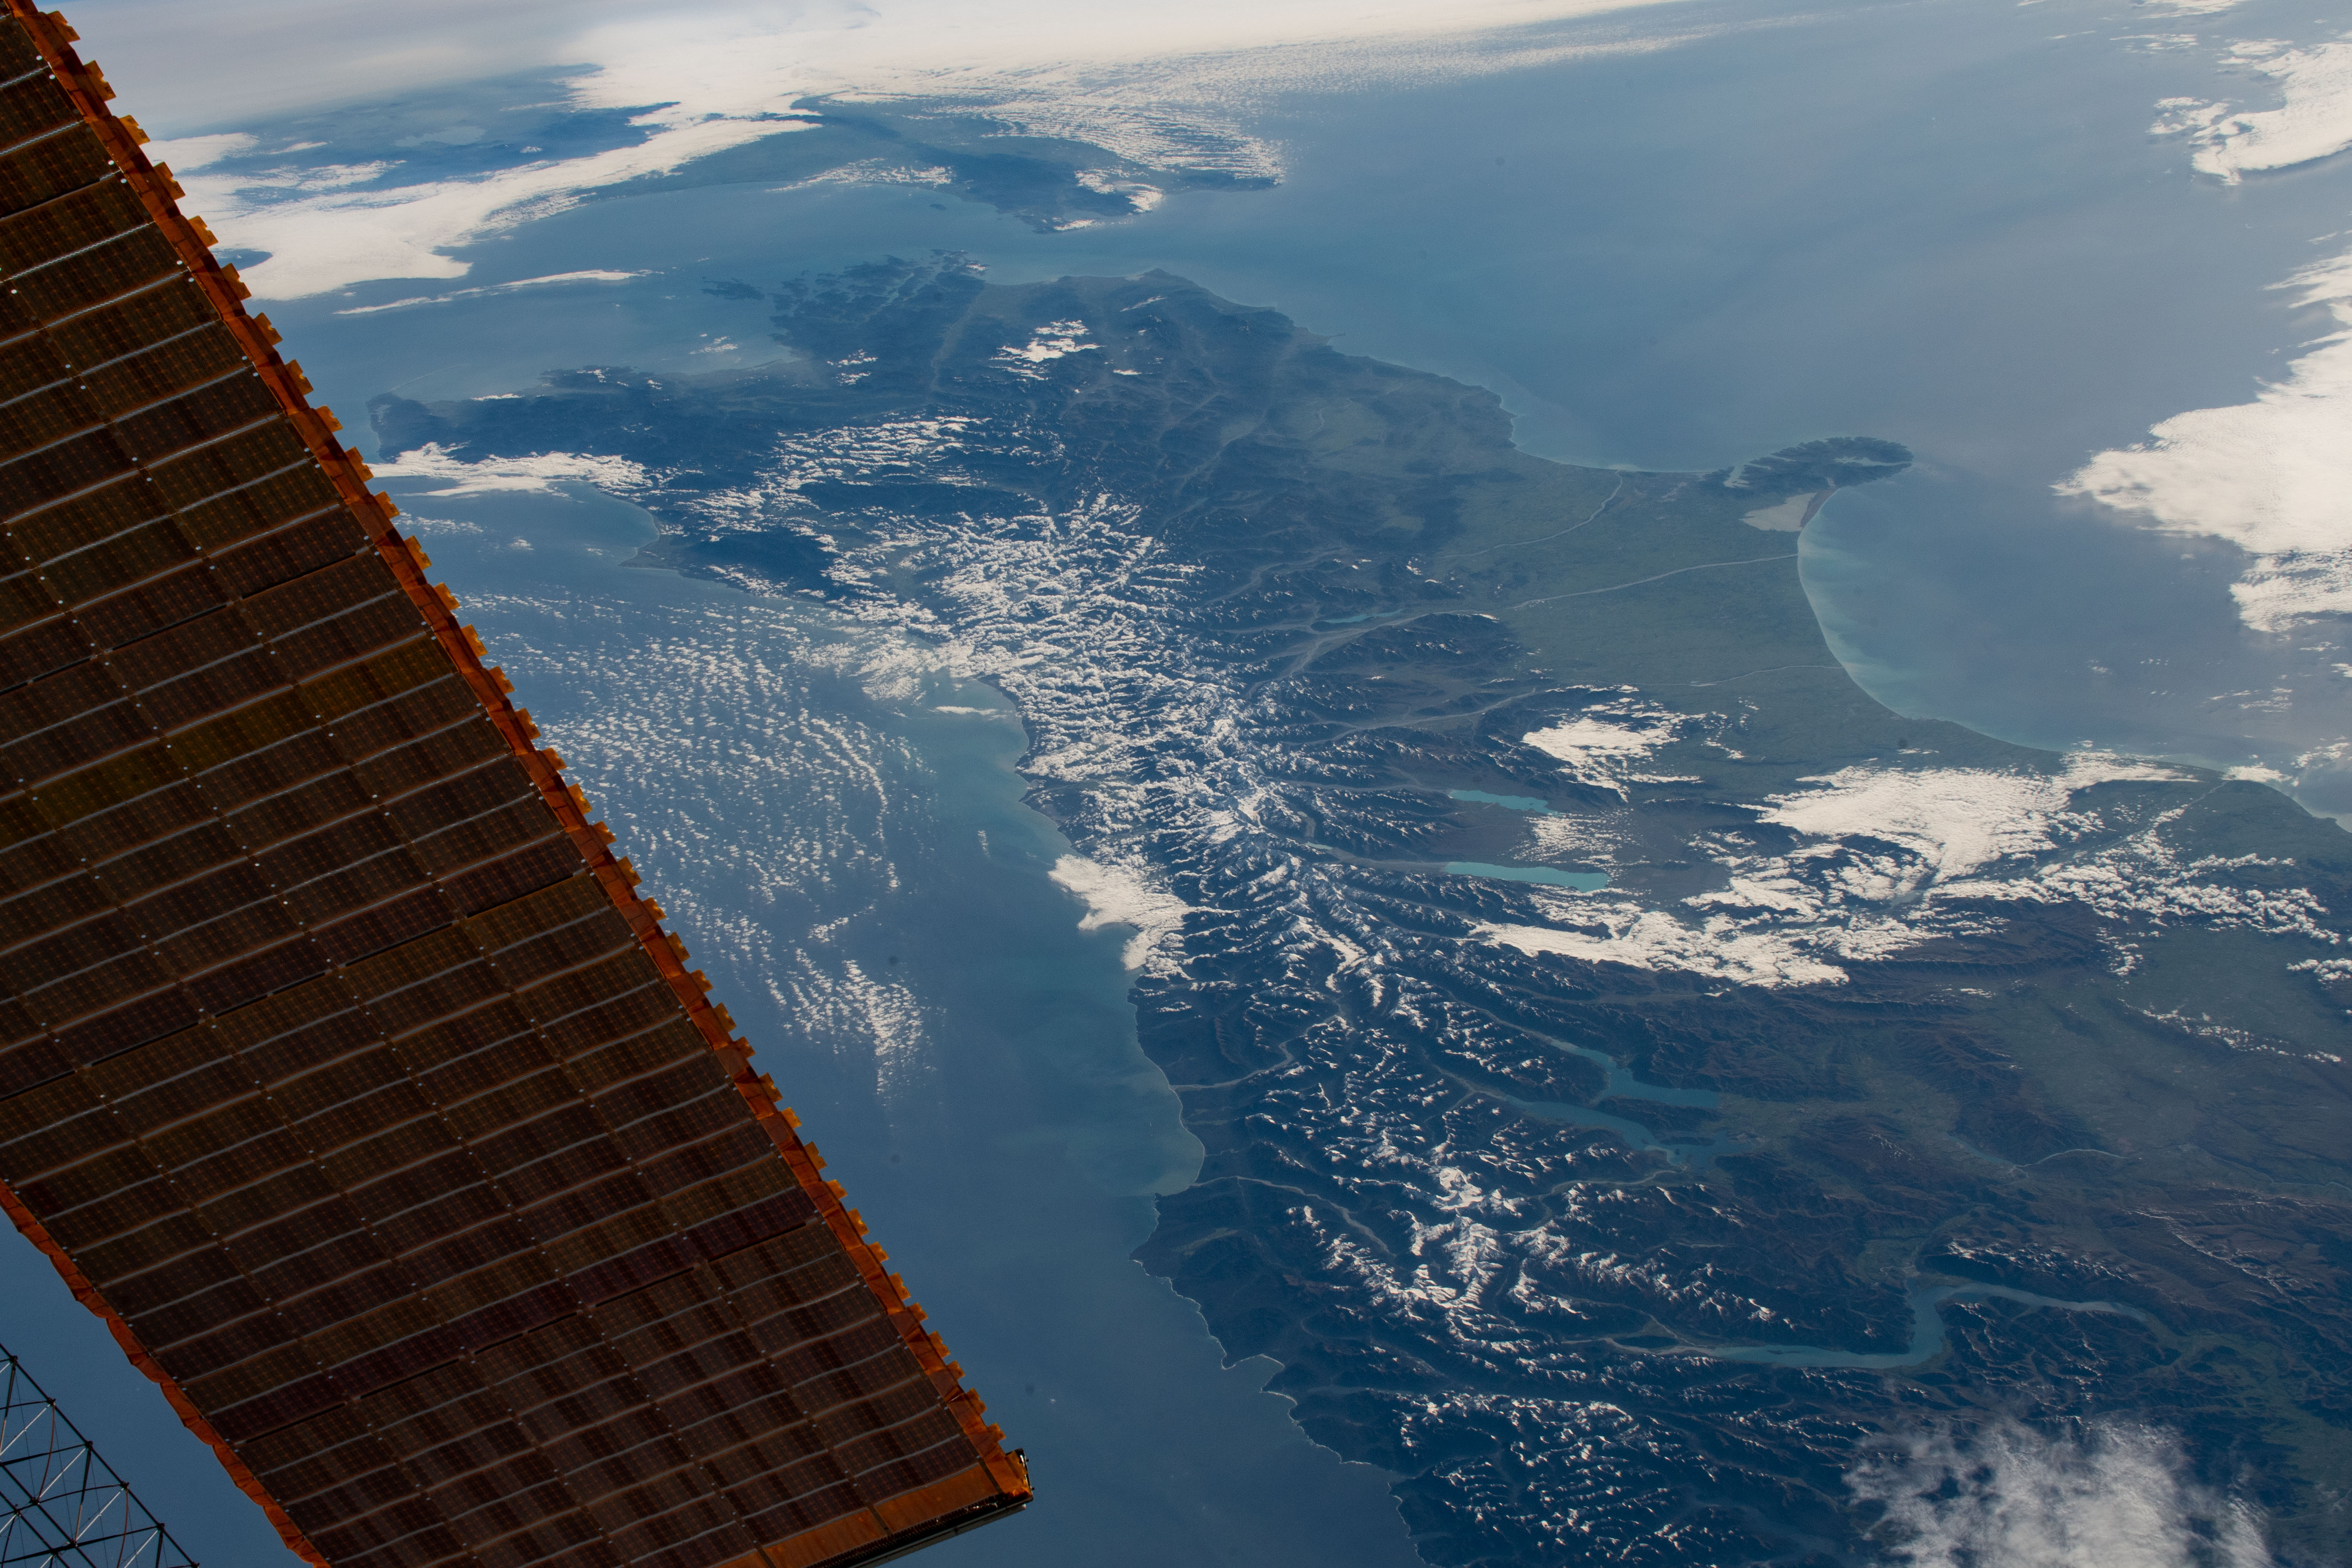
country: NEW ZEALAND-SI
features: SOUTH ISLAND, SOUTHERN ALPS MOUNTAINS, LAKE WAKATIPU
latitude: -43.5
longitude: 171.0
